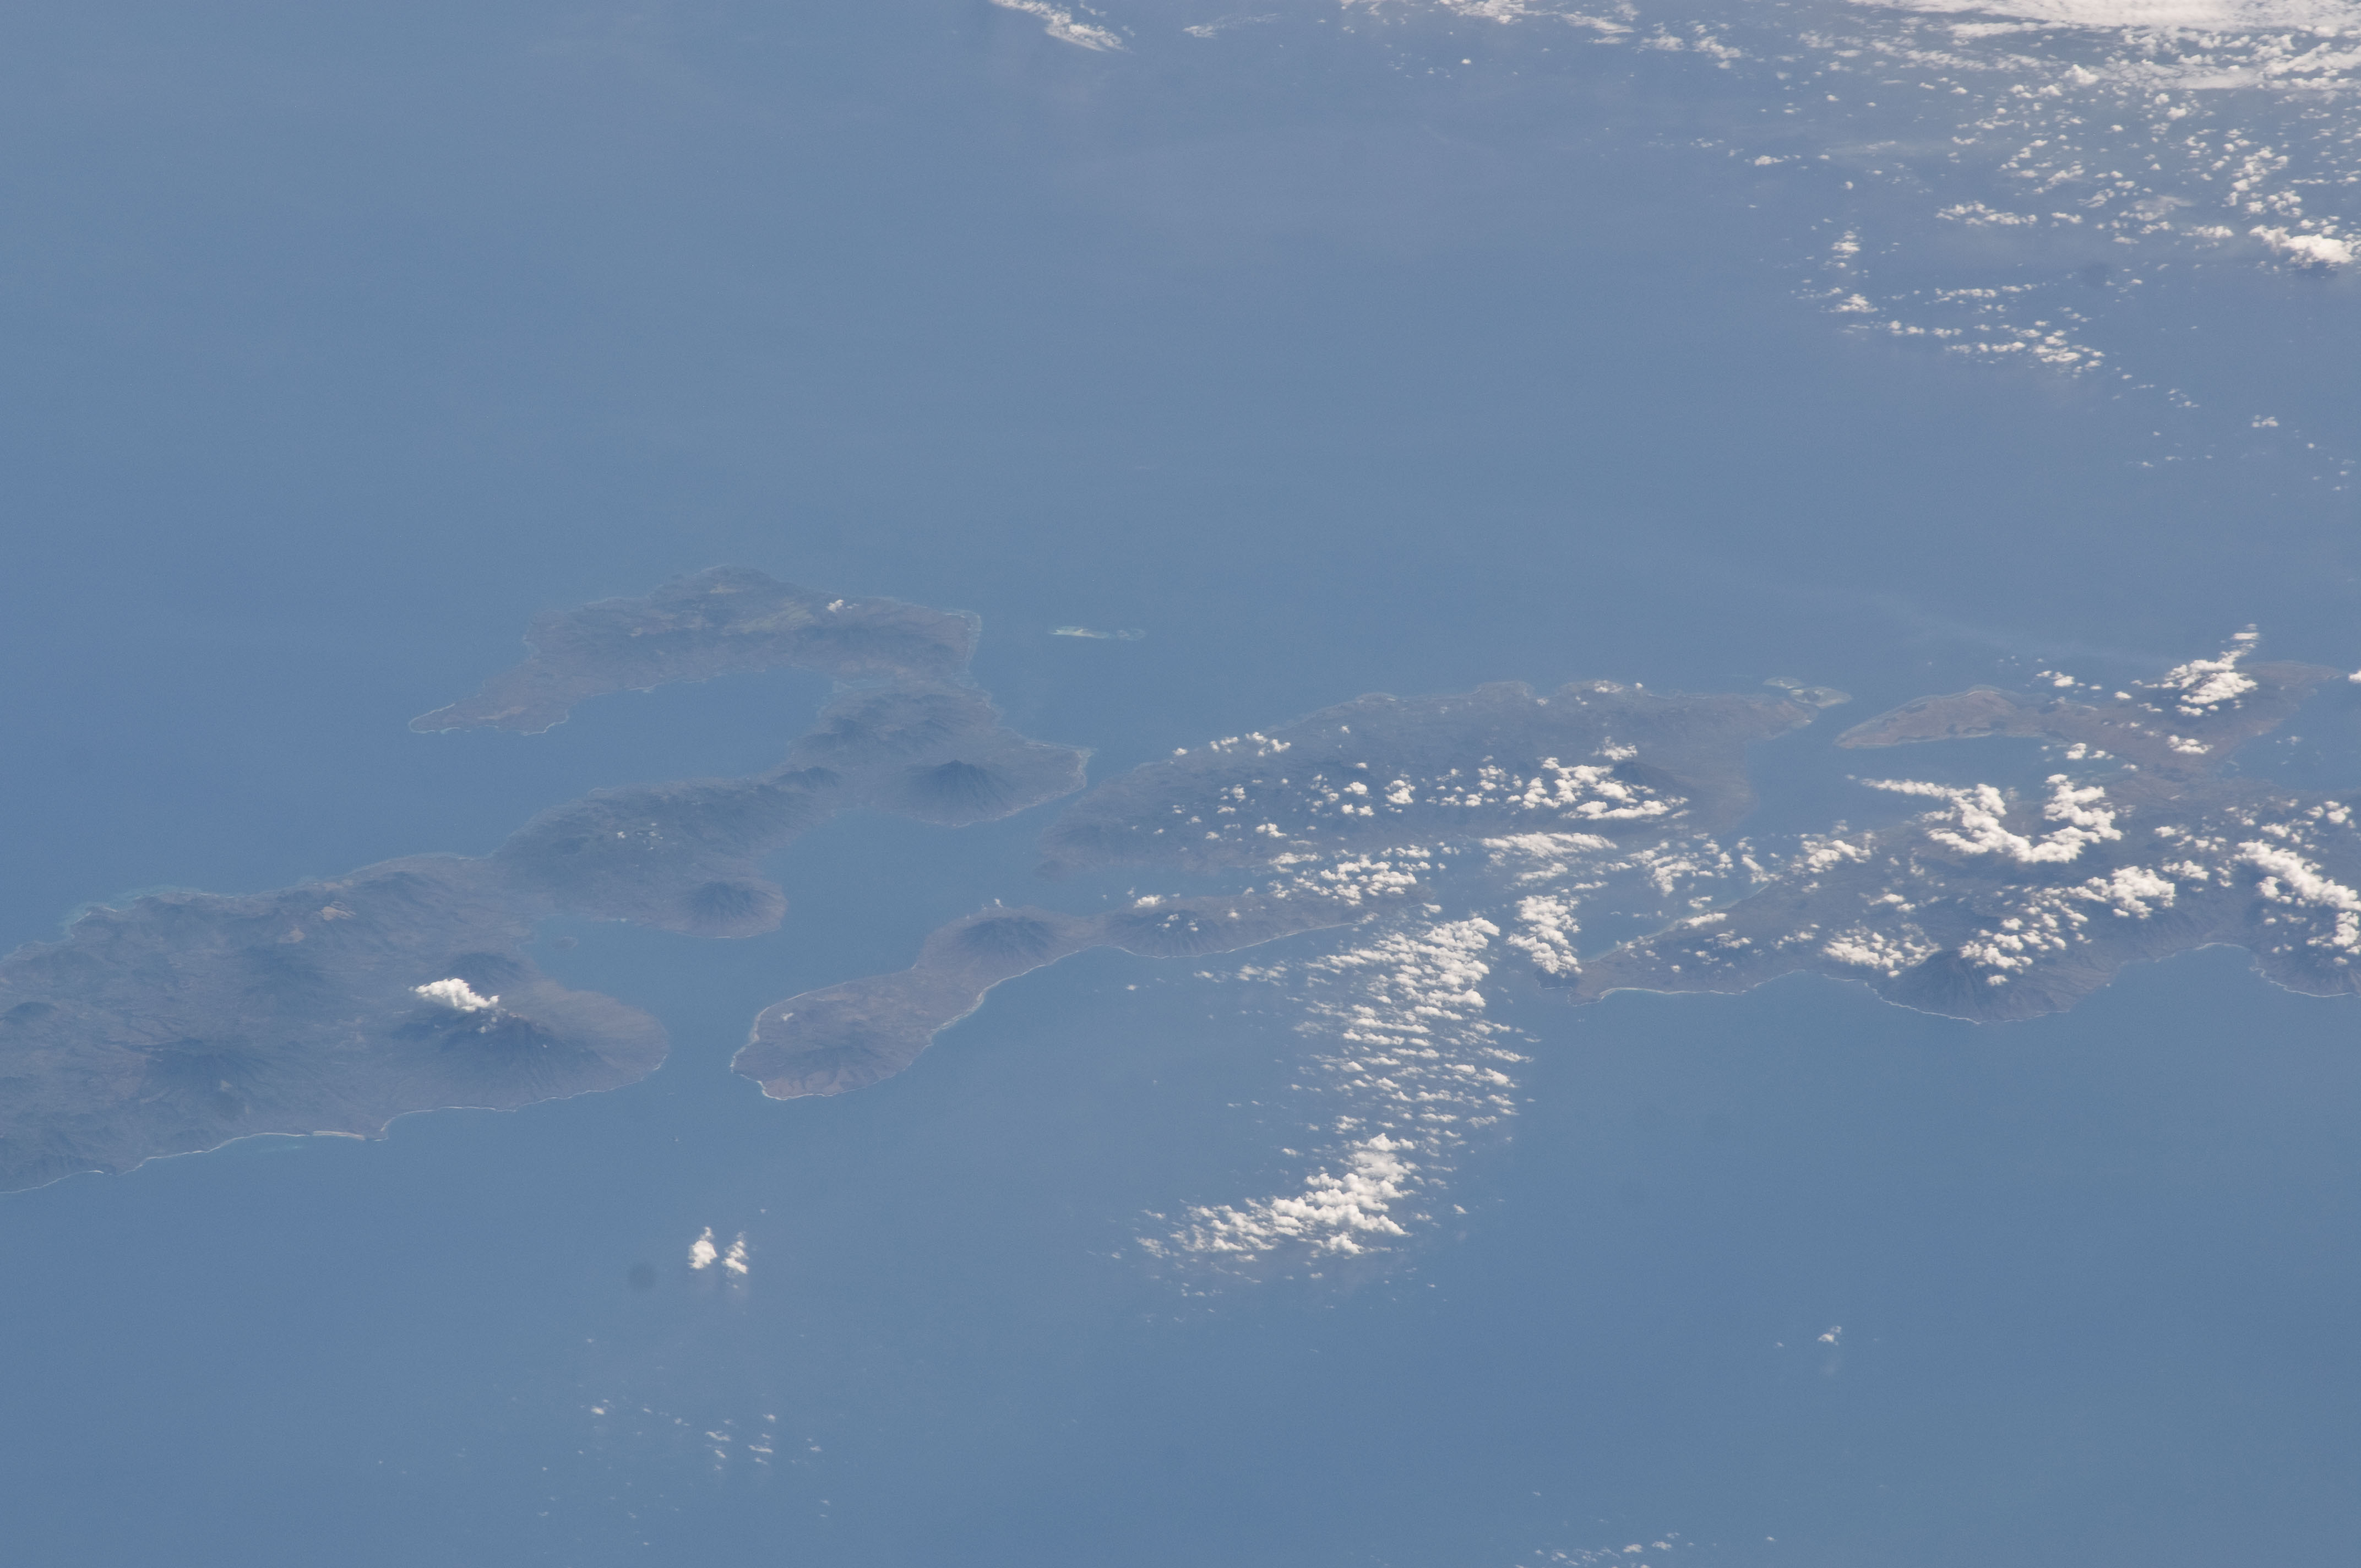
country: INDONESIA
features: LESSER SUNDA I., FLORES, PULAU SOLOR, INDIAN O.
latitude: -8.3
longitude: 123.2
